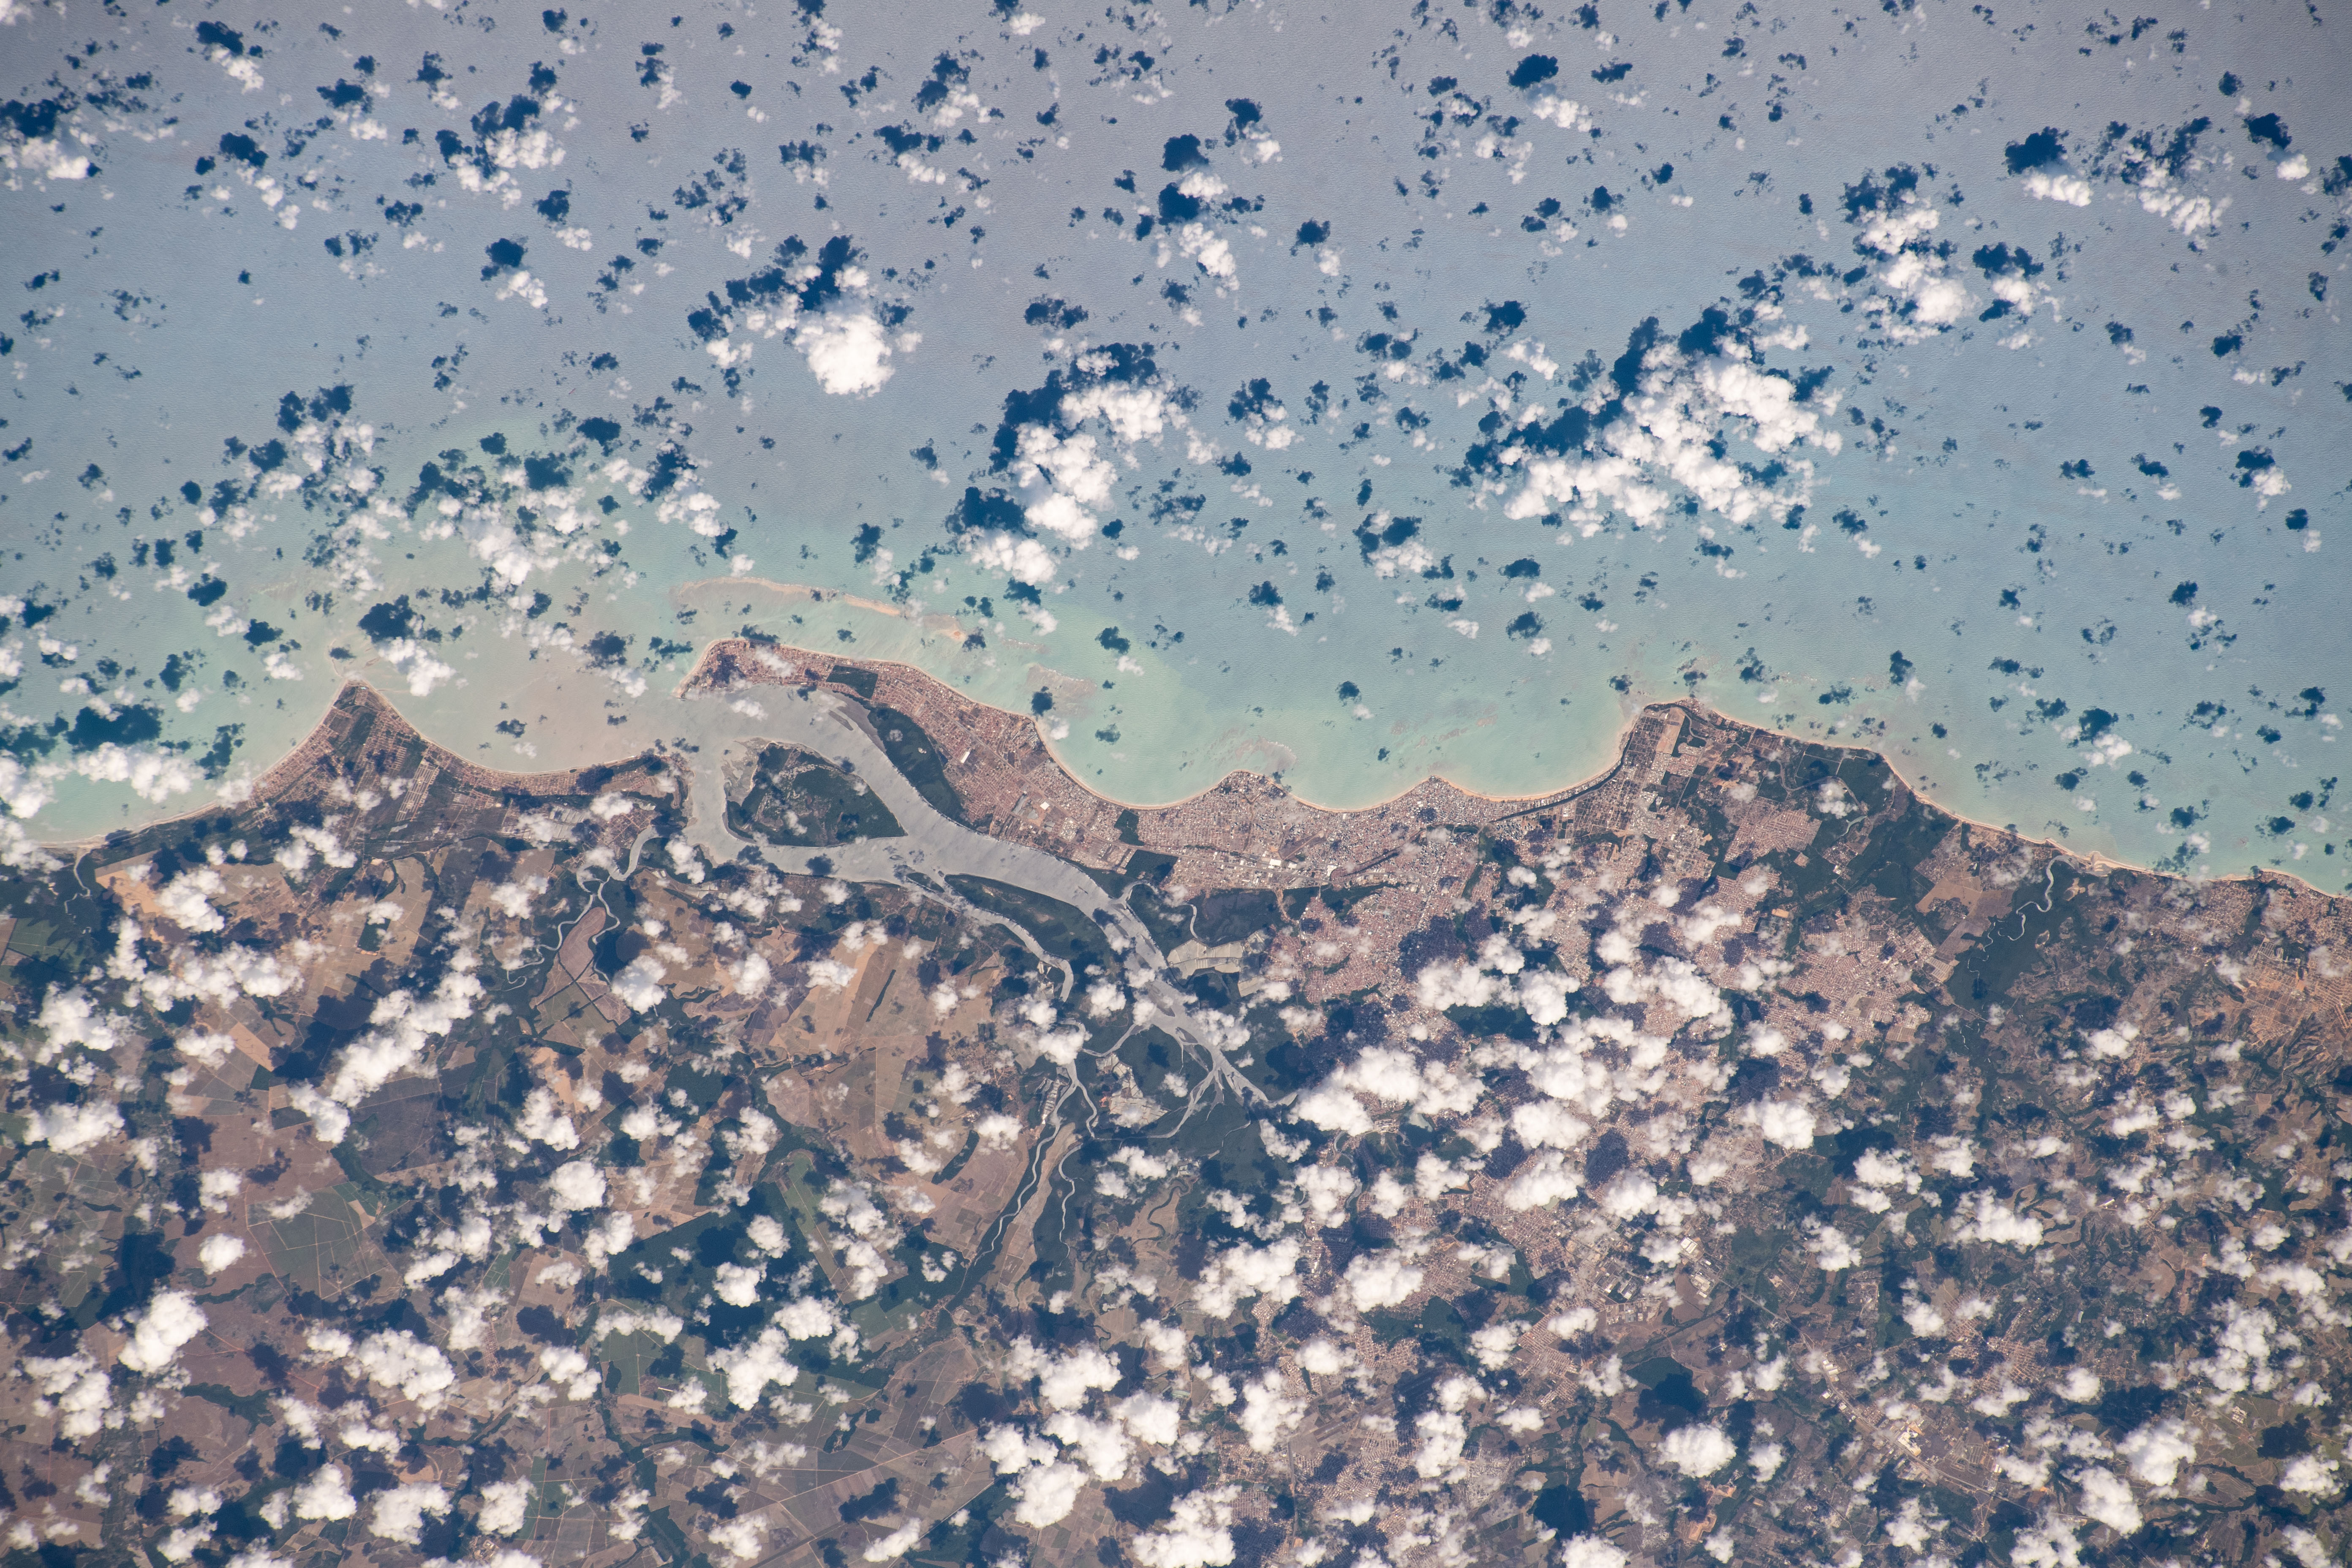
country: BRAZIL
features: RIO MAMANGUAPE, RIO PIRAPEMA
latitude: -7.6
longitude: -34.8
